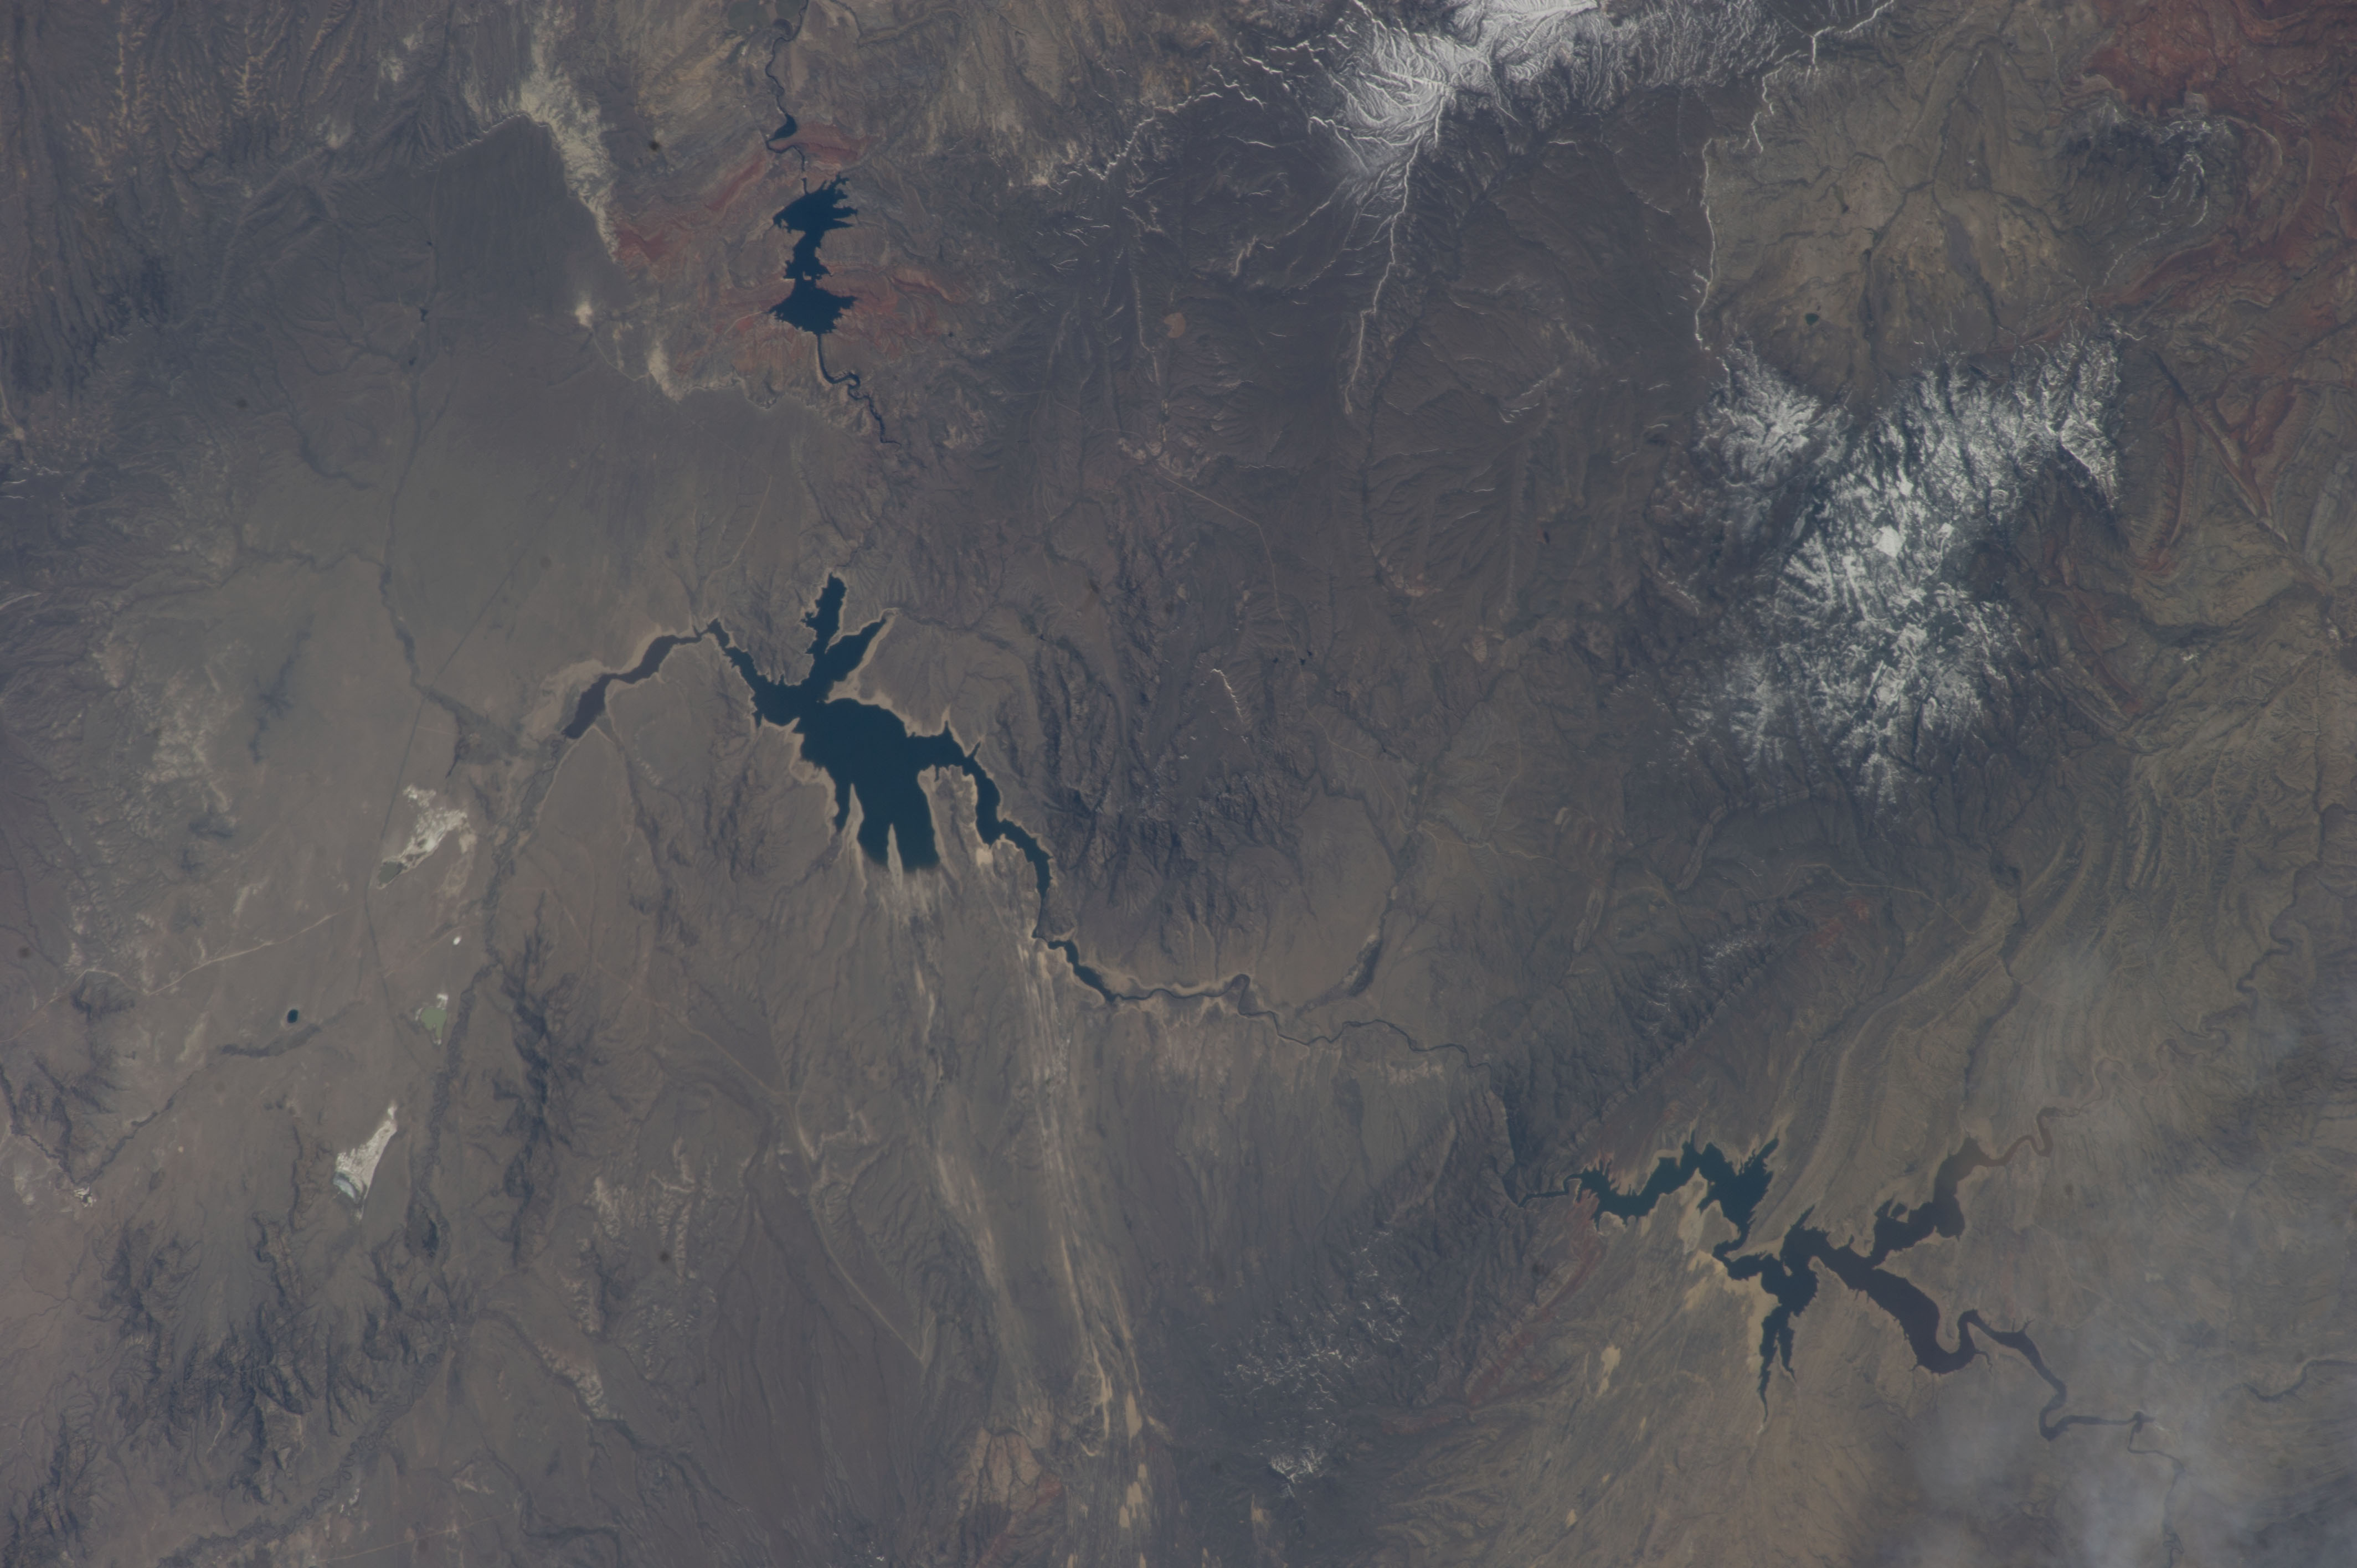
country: USA-WYOMING
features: PYRAMID PEAK, PATHFINDER RESERVOIR, PATHFINDER NATIONAL WILDLIFE REFUGE, ALCOVA RESERVOIR, SHIRLEY MOUNTAINS HP
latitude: 42.3
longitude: -106.8
